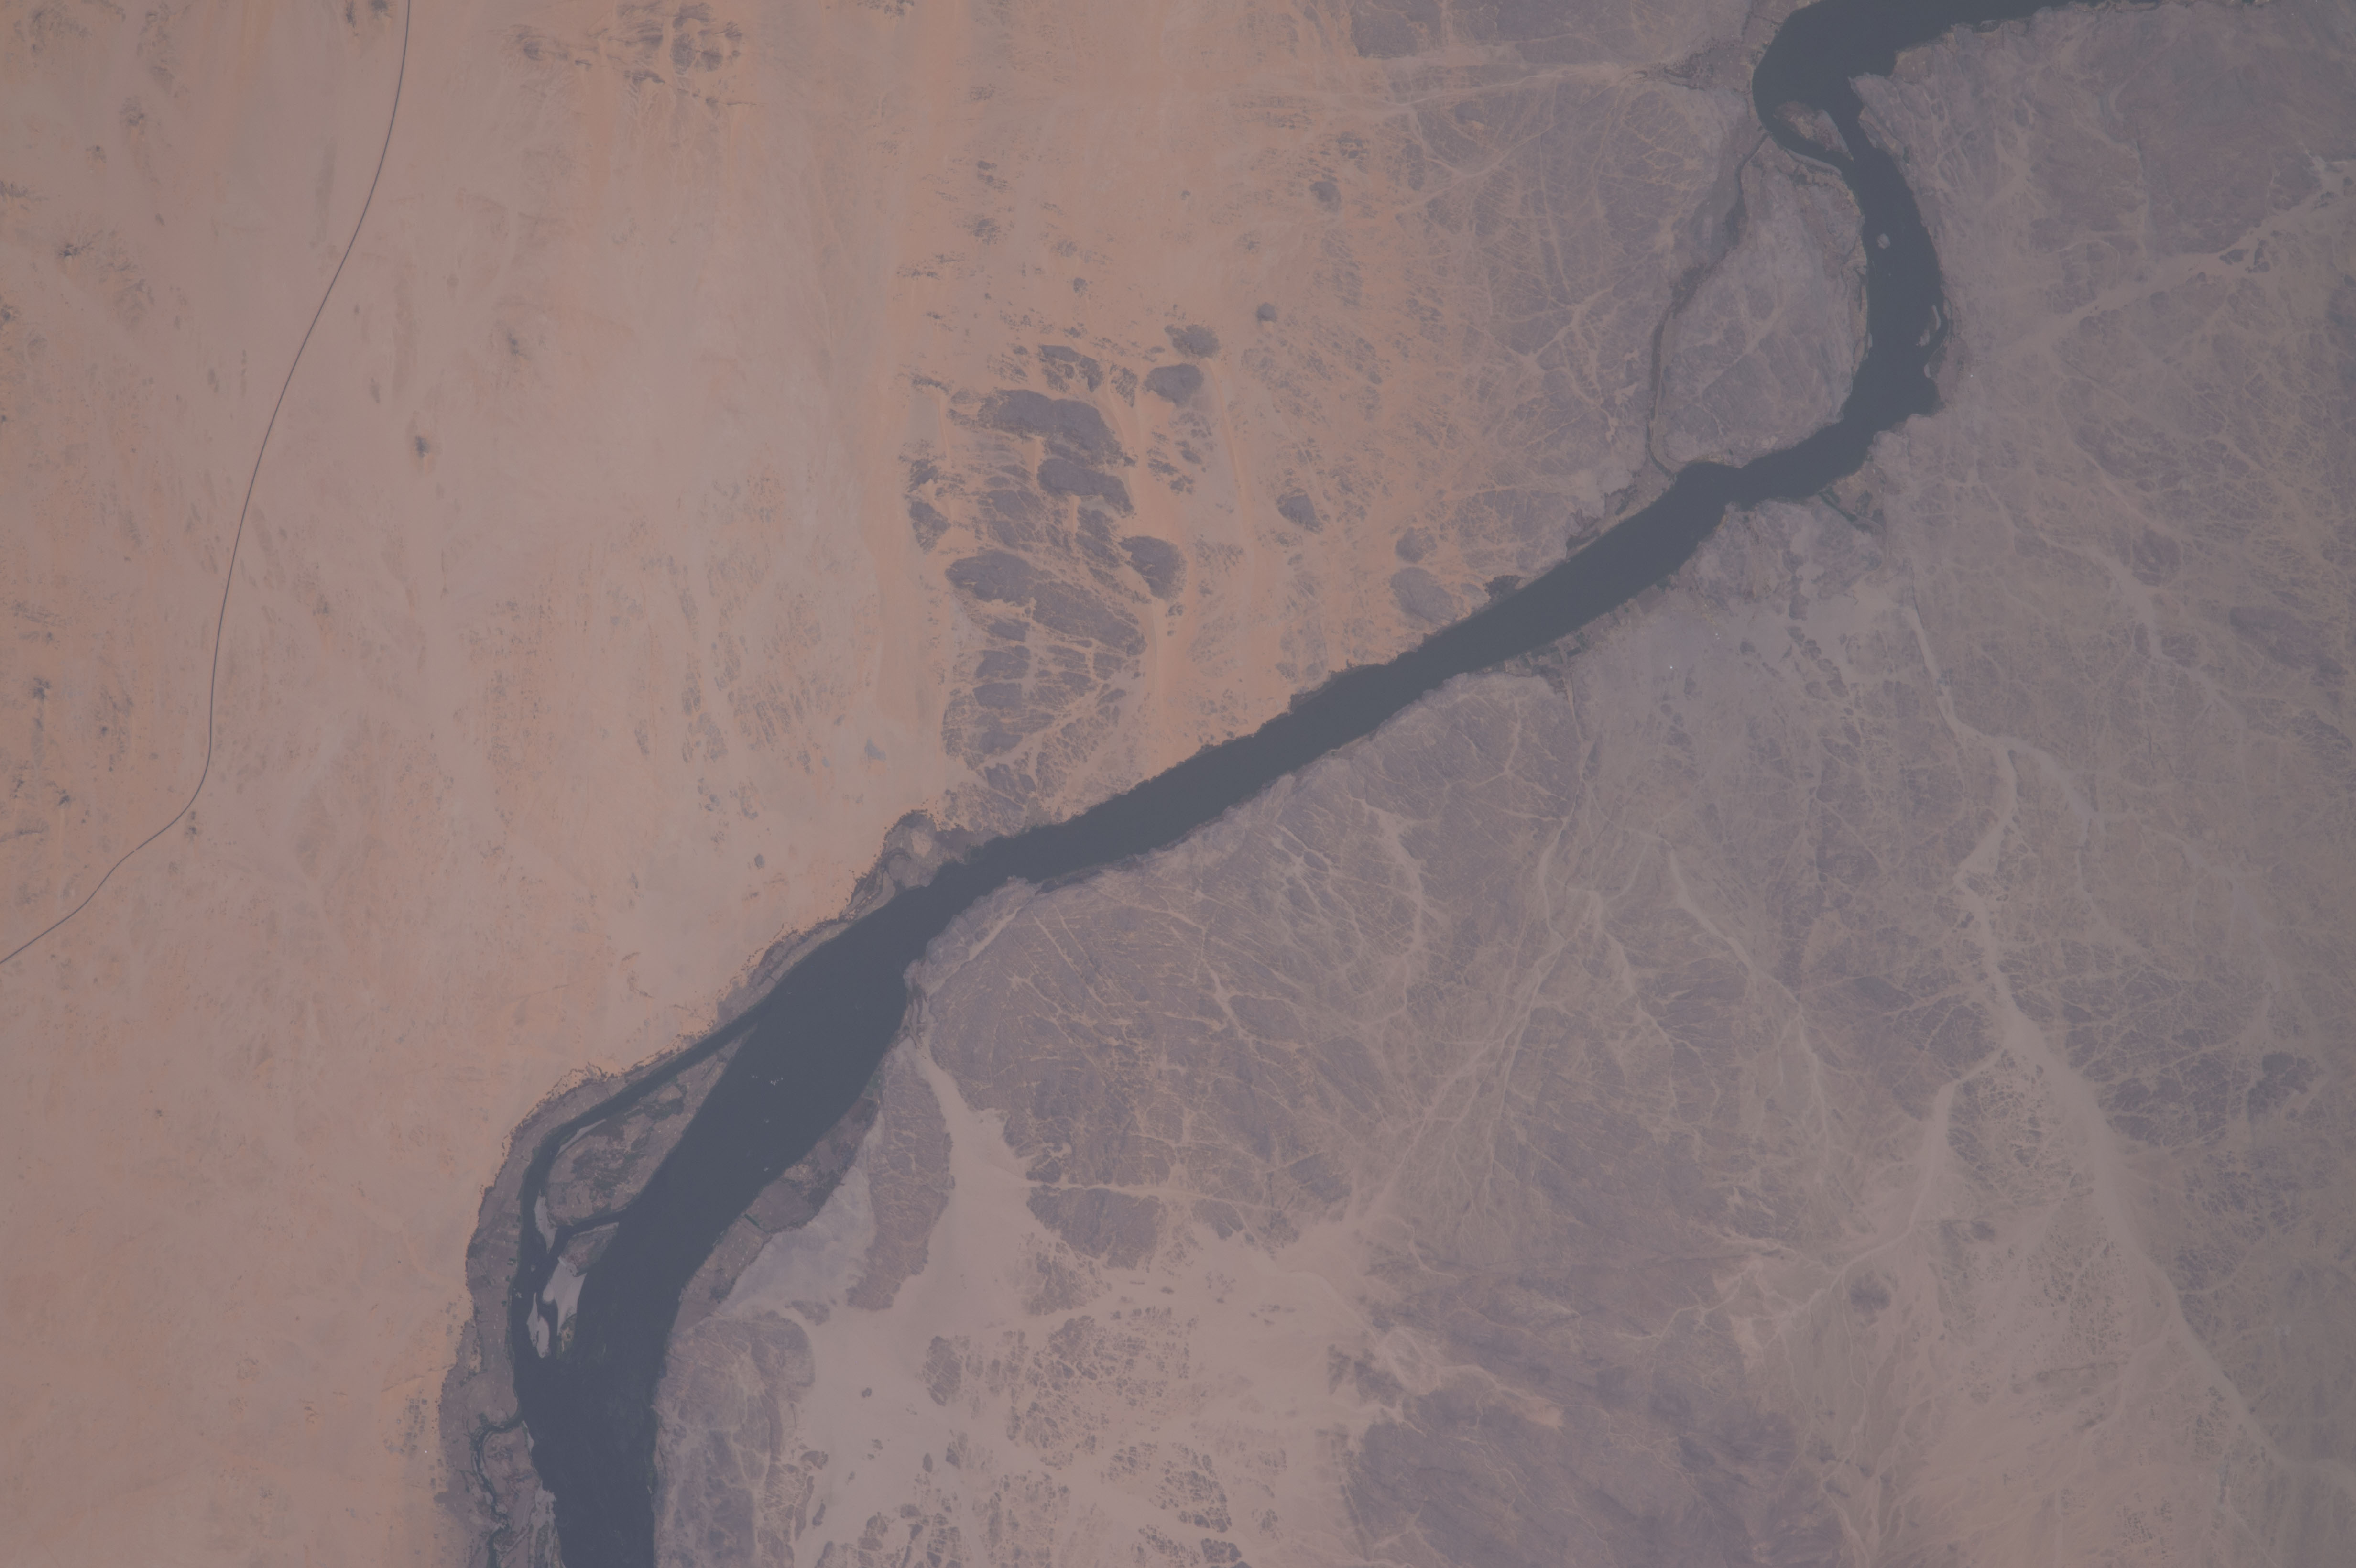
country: SUDAN
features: NUBIAN DESERT, NILE RIVER, NORTHERN
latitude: 21.0
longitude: 30.6
